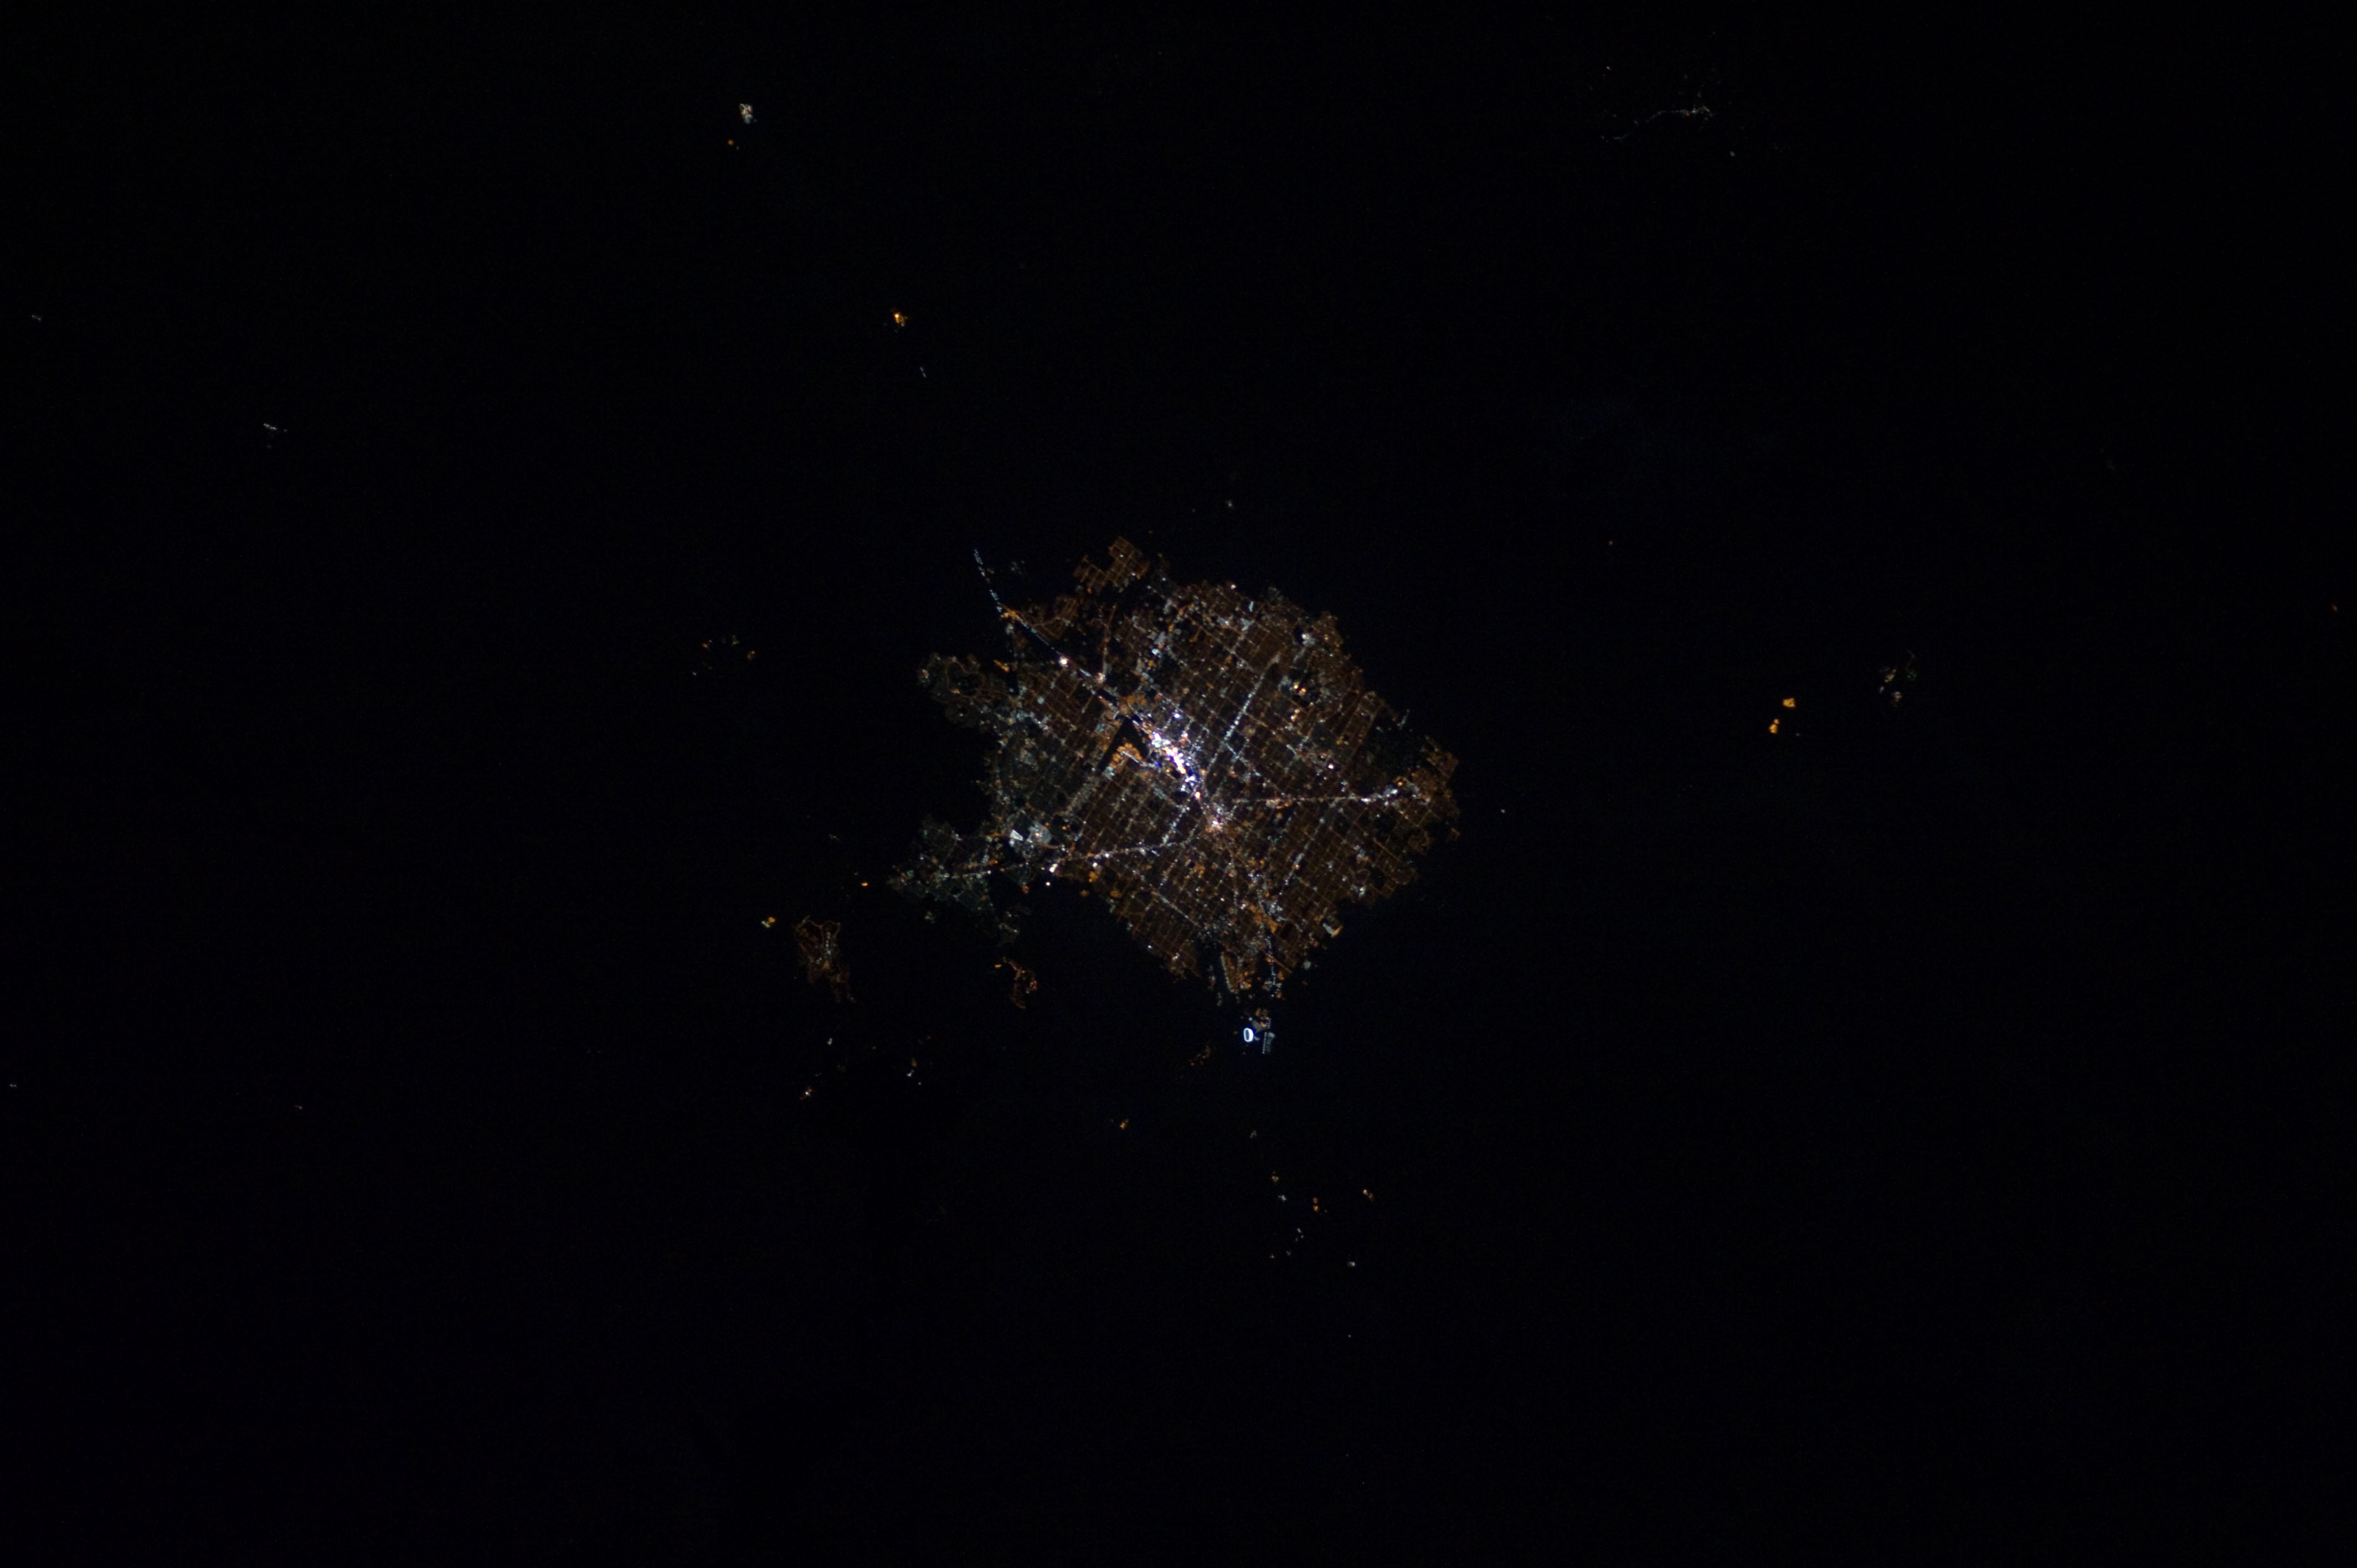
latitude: 36.1
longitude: -111.7
